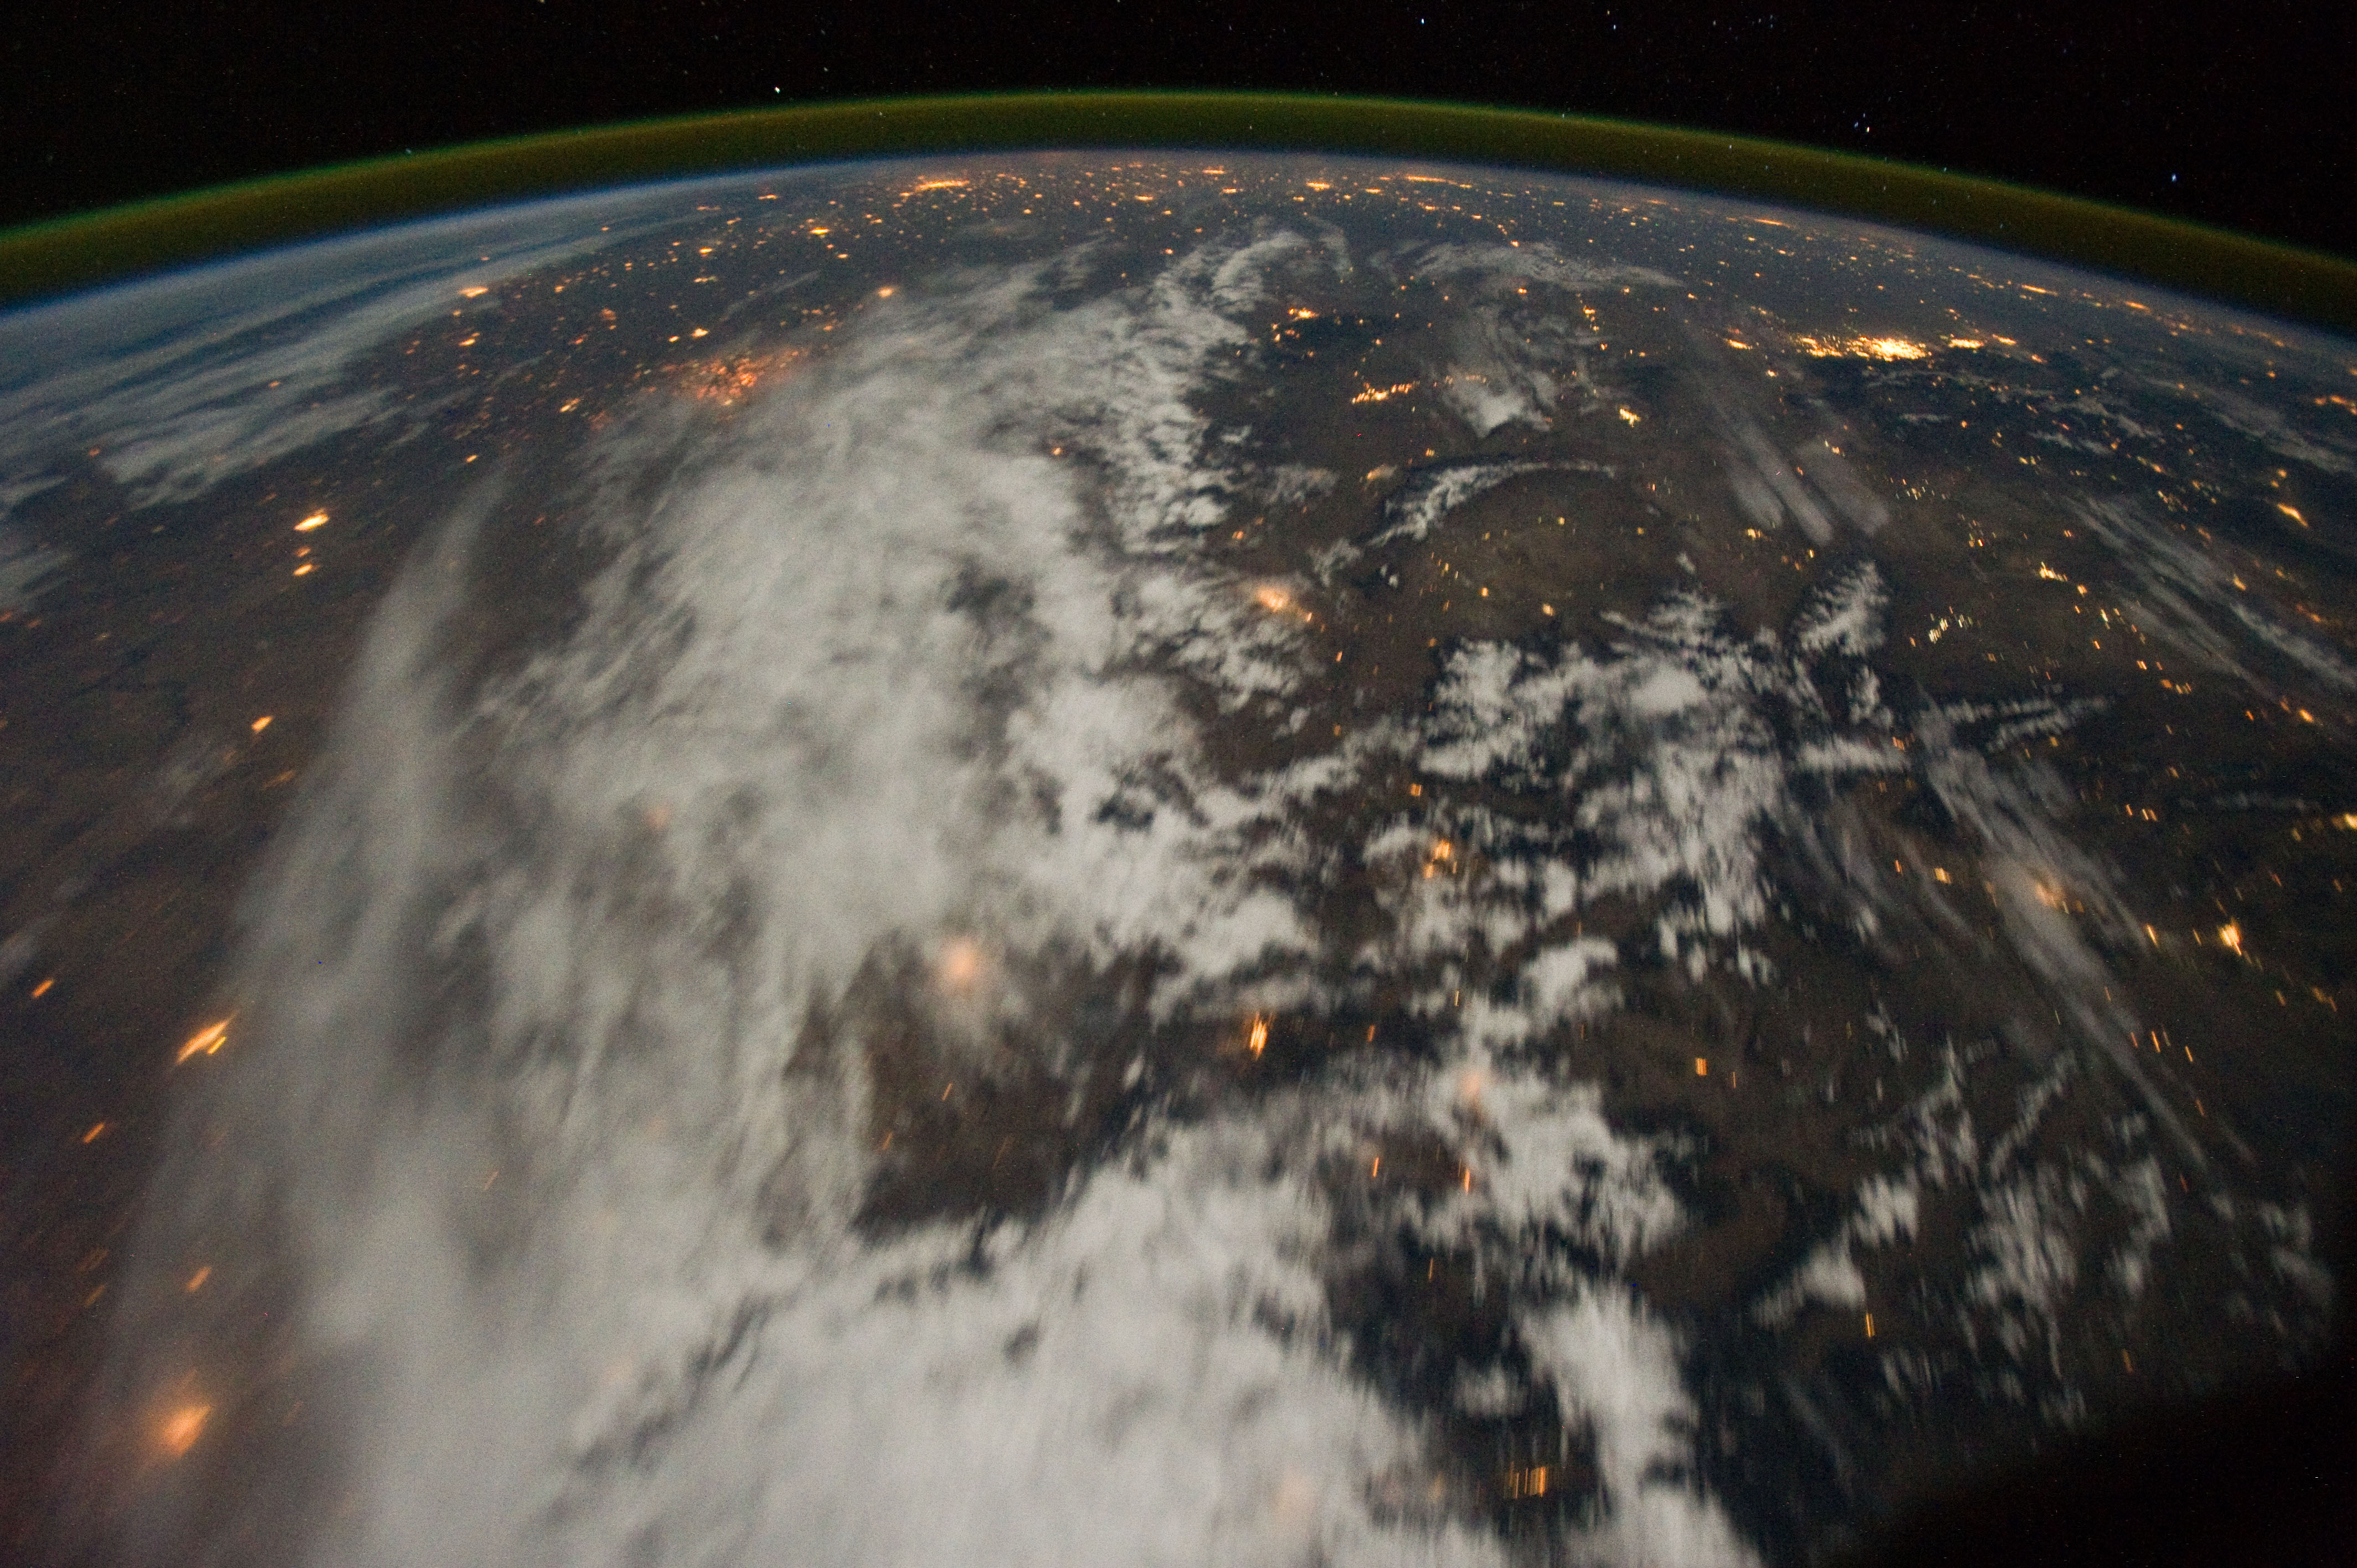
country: USA-MONTANA
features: PAN-WESTERN UNITED STATES AT NIGHT, ROCKY MOUNTAINS, SNOW, DENVER
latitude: 45.0
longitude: -112.5
